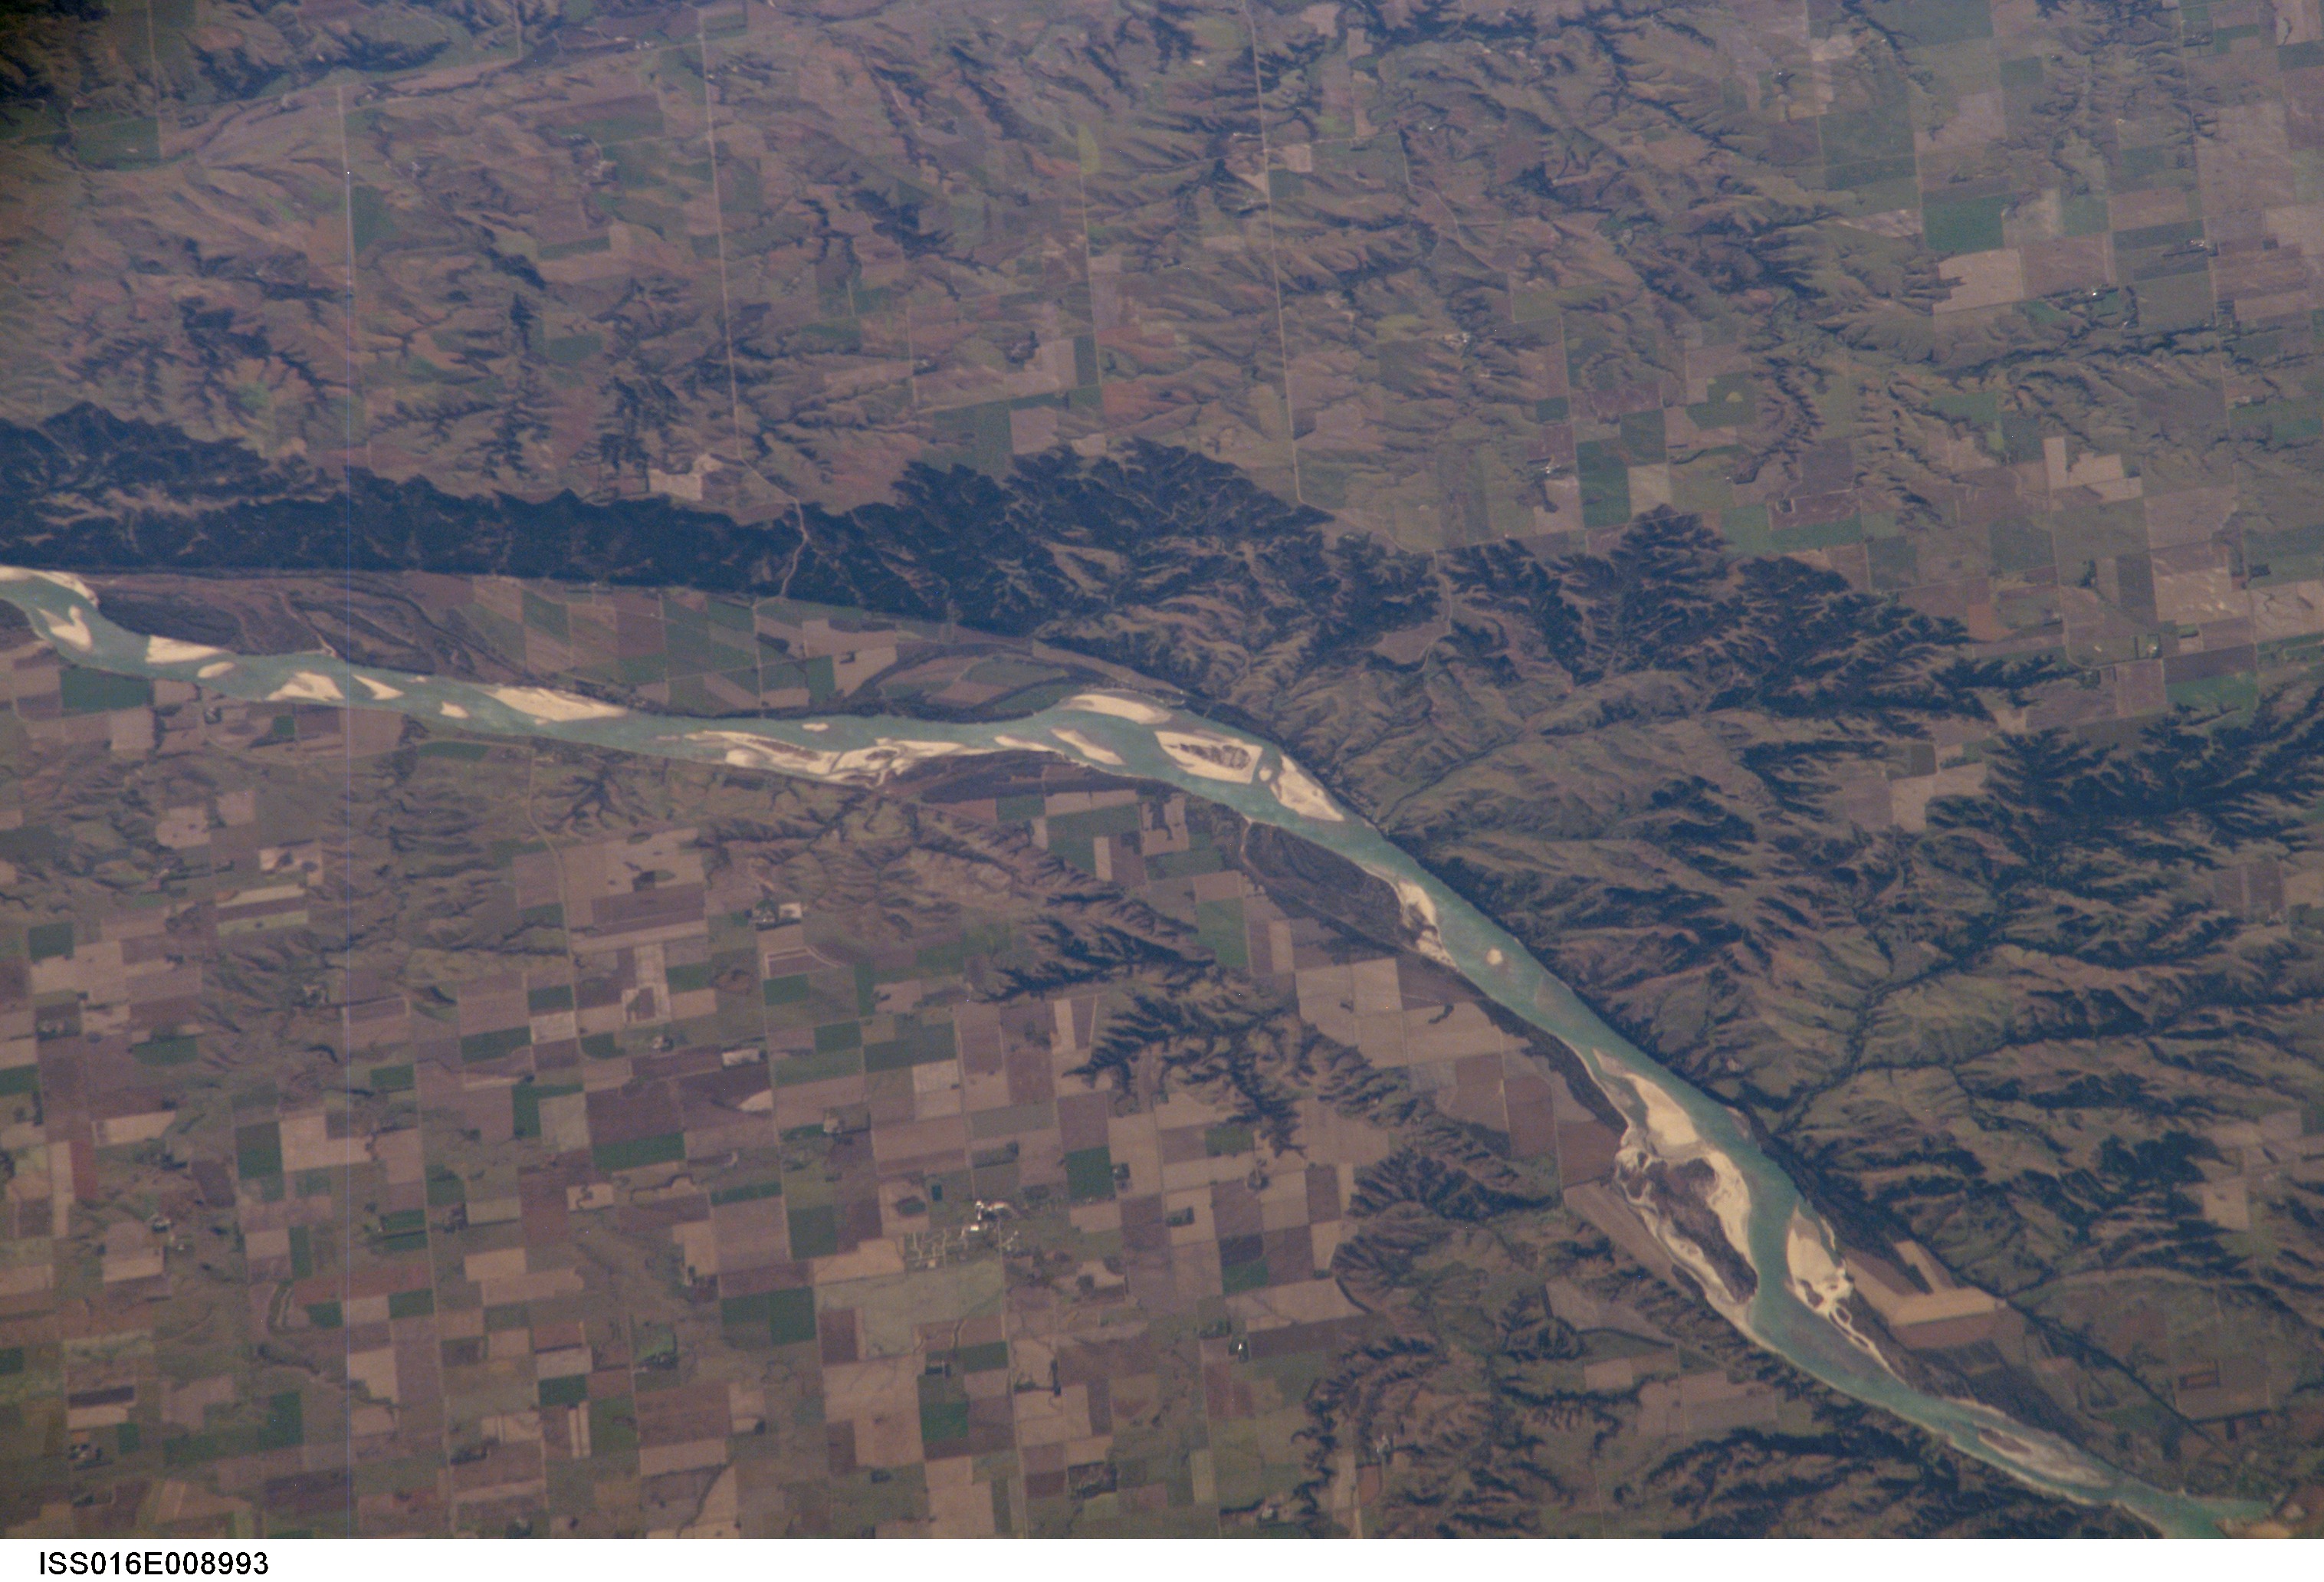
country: USA-NEBRASKA
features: MISSOURI R., MTS., AGR.
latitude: 42.9
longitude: -98.5
